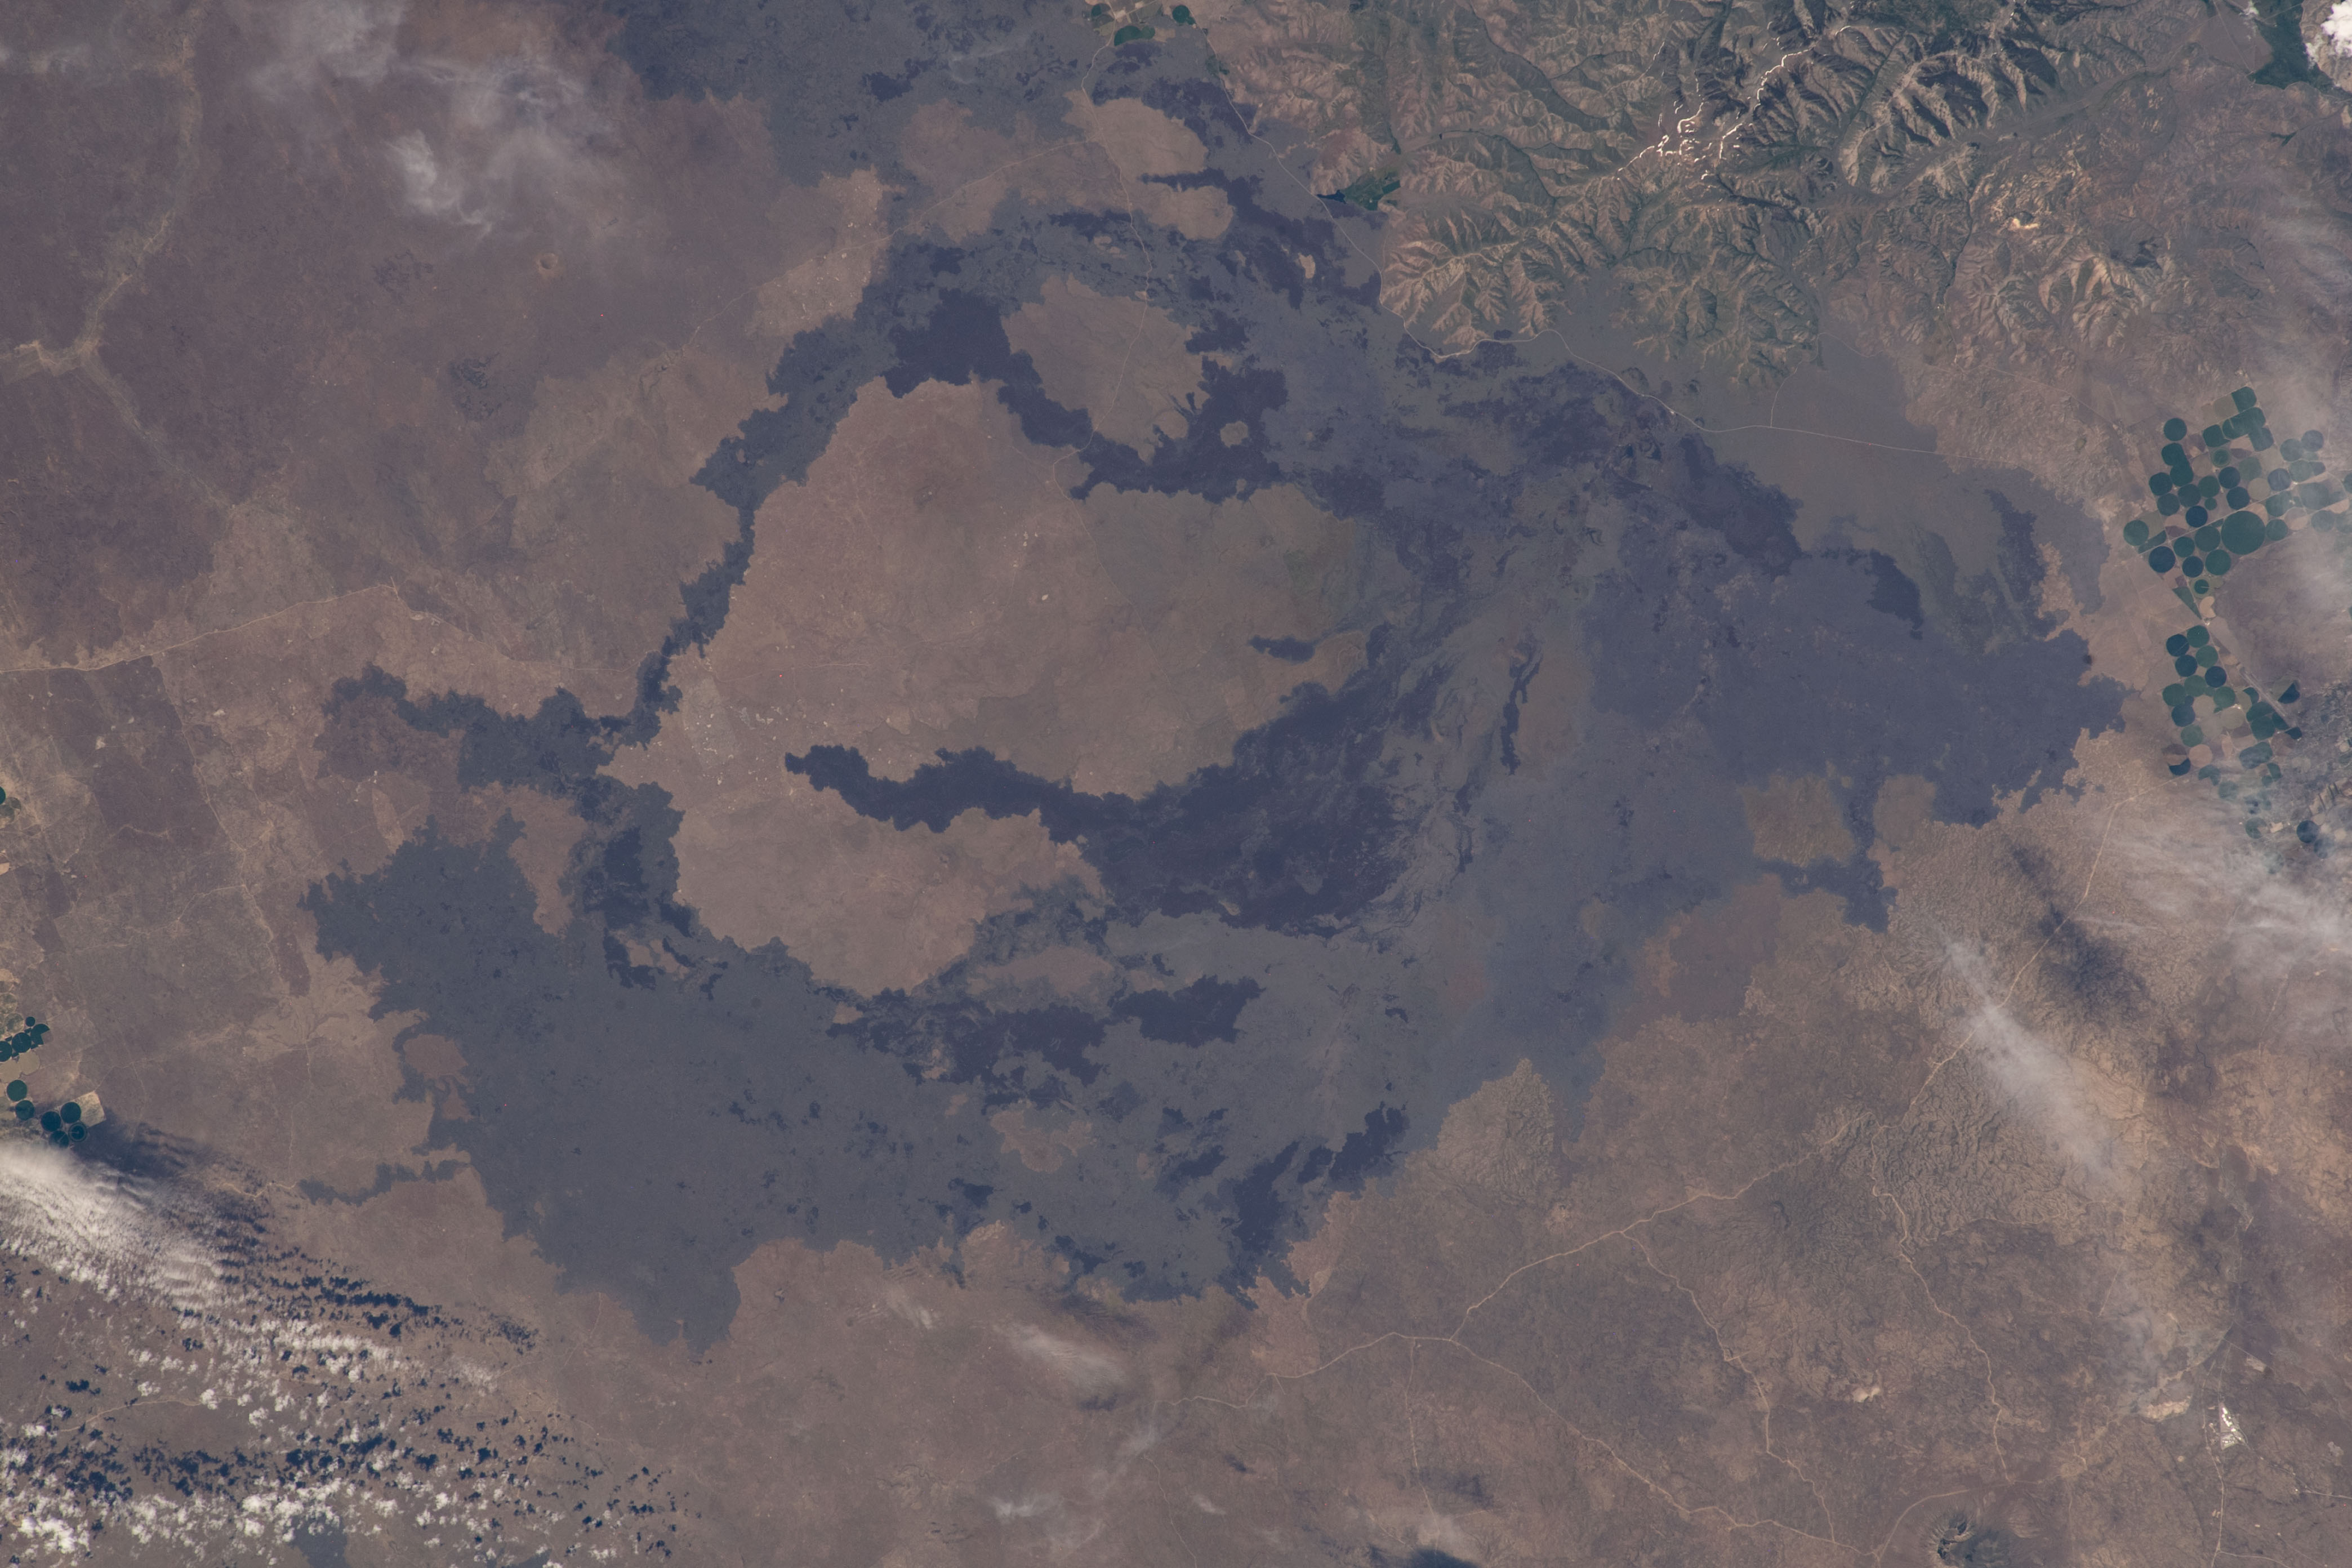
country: USA-IDAHO
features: CRATERS OF THE MOON NATIONAL MONUMENT AND PRESERVE, LAVA FLOWS, IDAHO LAVA FLOWS,CRATERS OF THE MOON NATIONAL MONUMENT,USA,IDAHO
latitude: 43.3
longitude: -113.5
